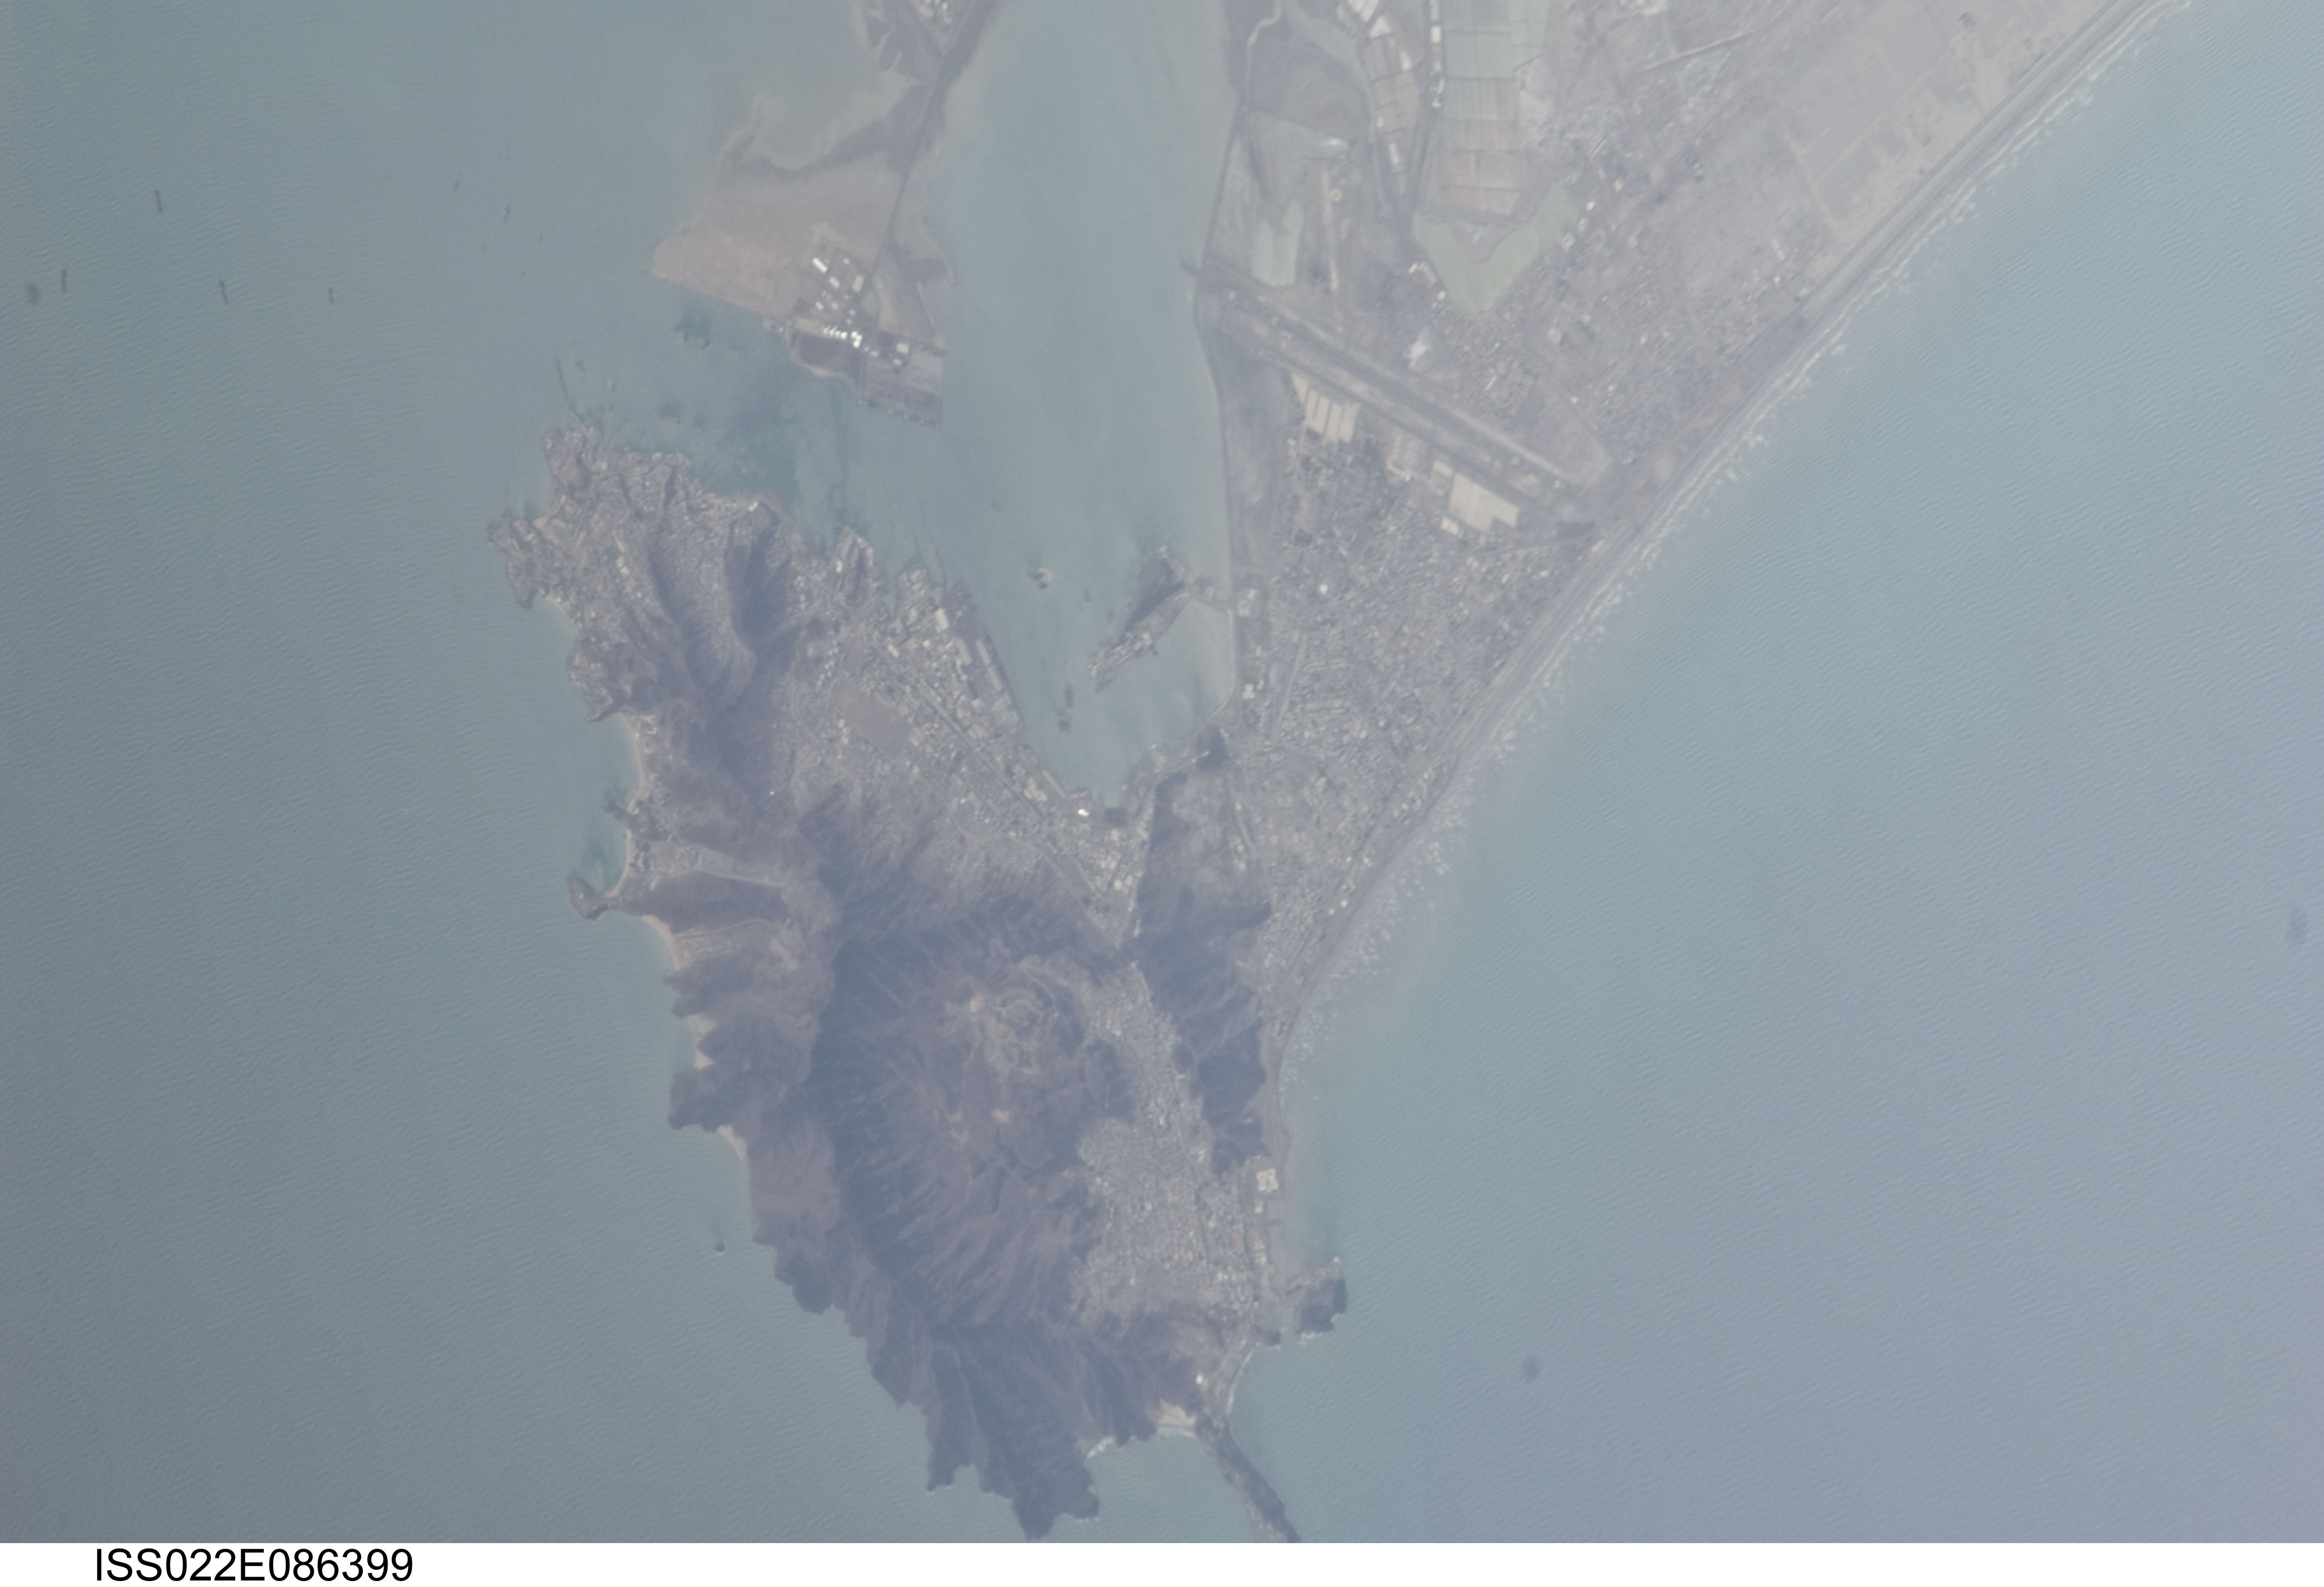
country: YEMEN
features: ADEN, AIRPORT, C. MARSHAQ, COAST
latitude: 12.8
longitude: 45.0
